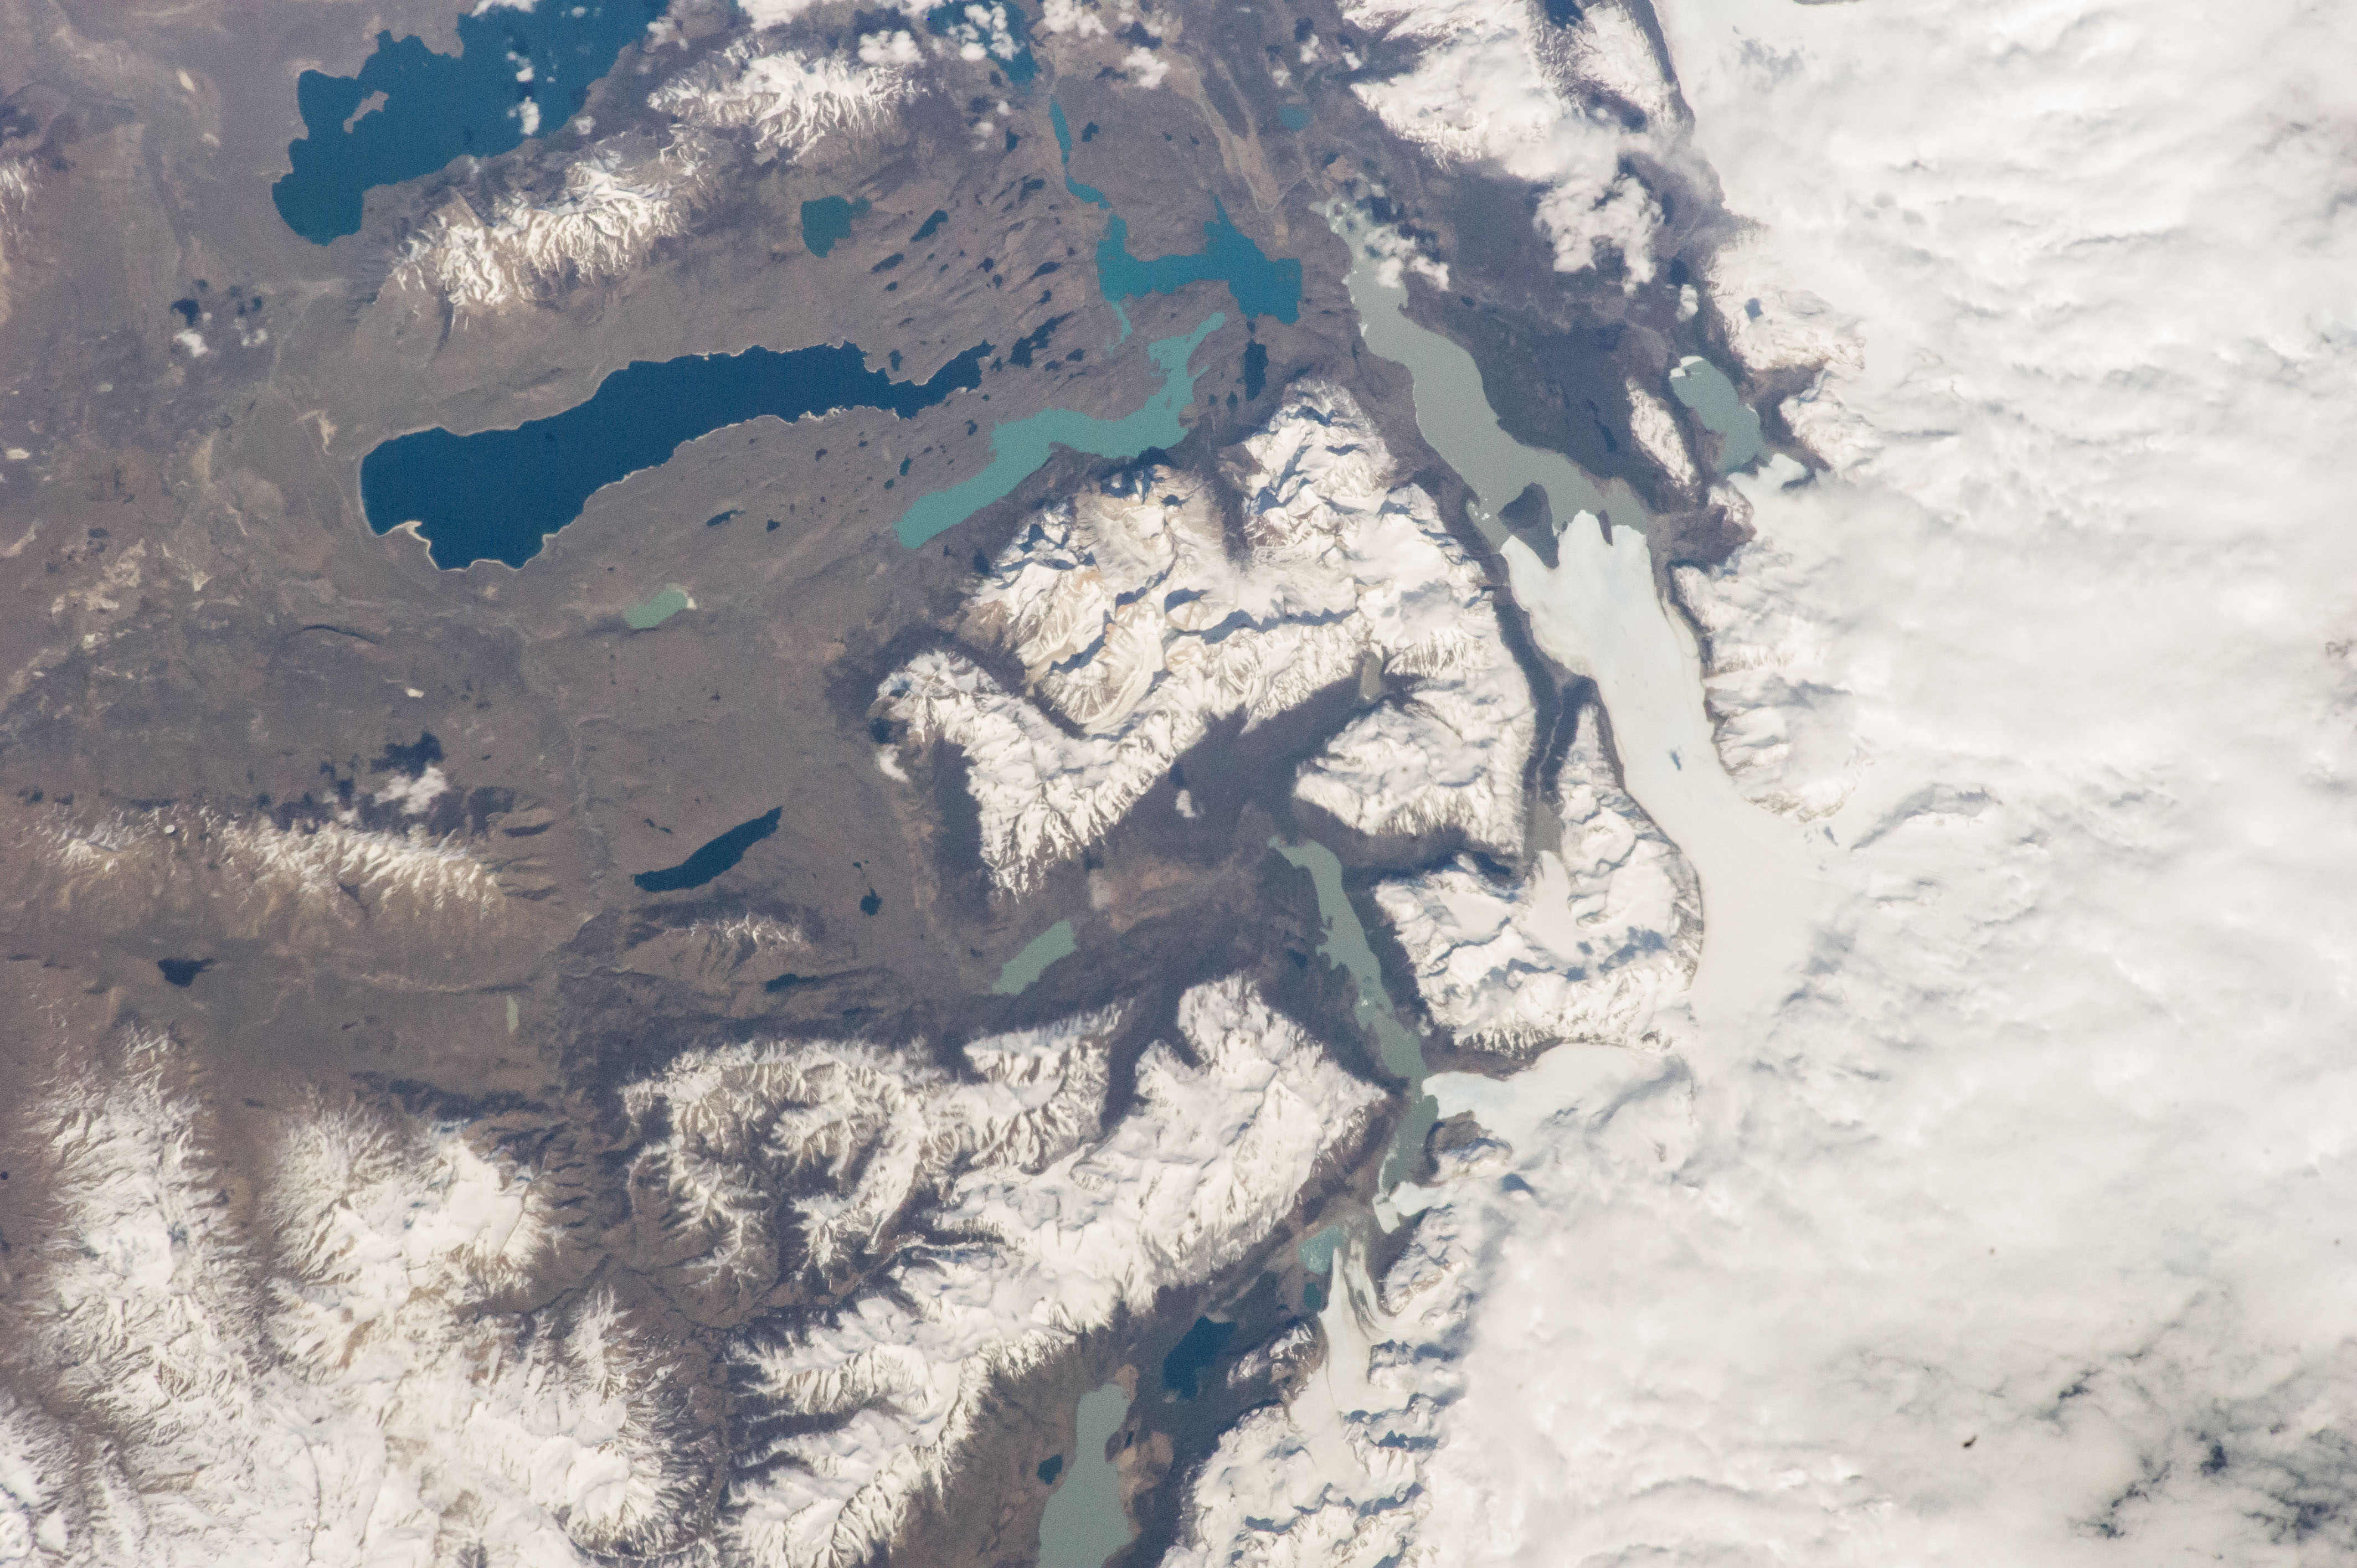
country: CHILE
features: PARQUE NACIONAL TORRES DE PANE
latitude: -50.9
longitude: -73.0
